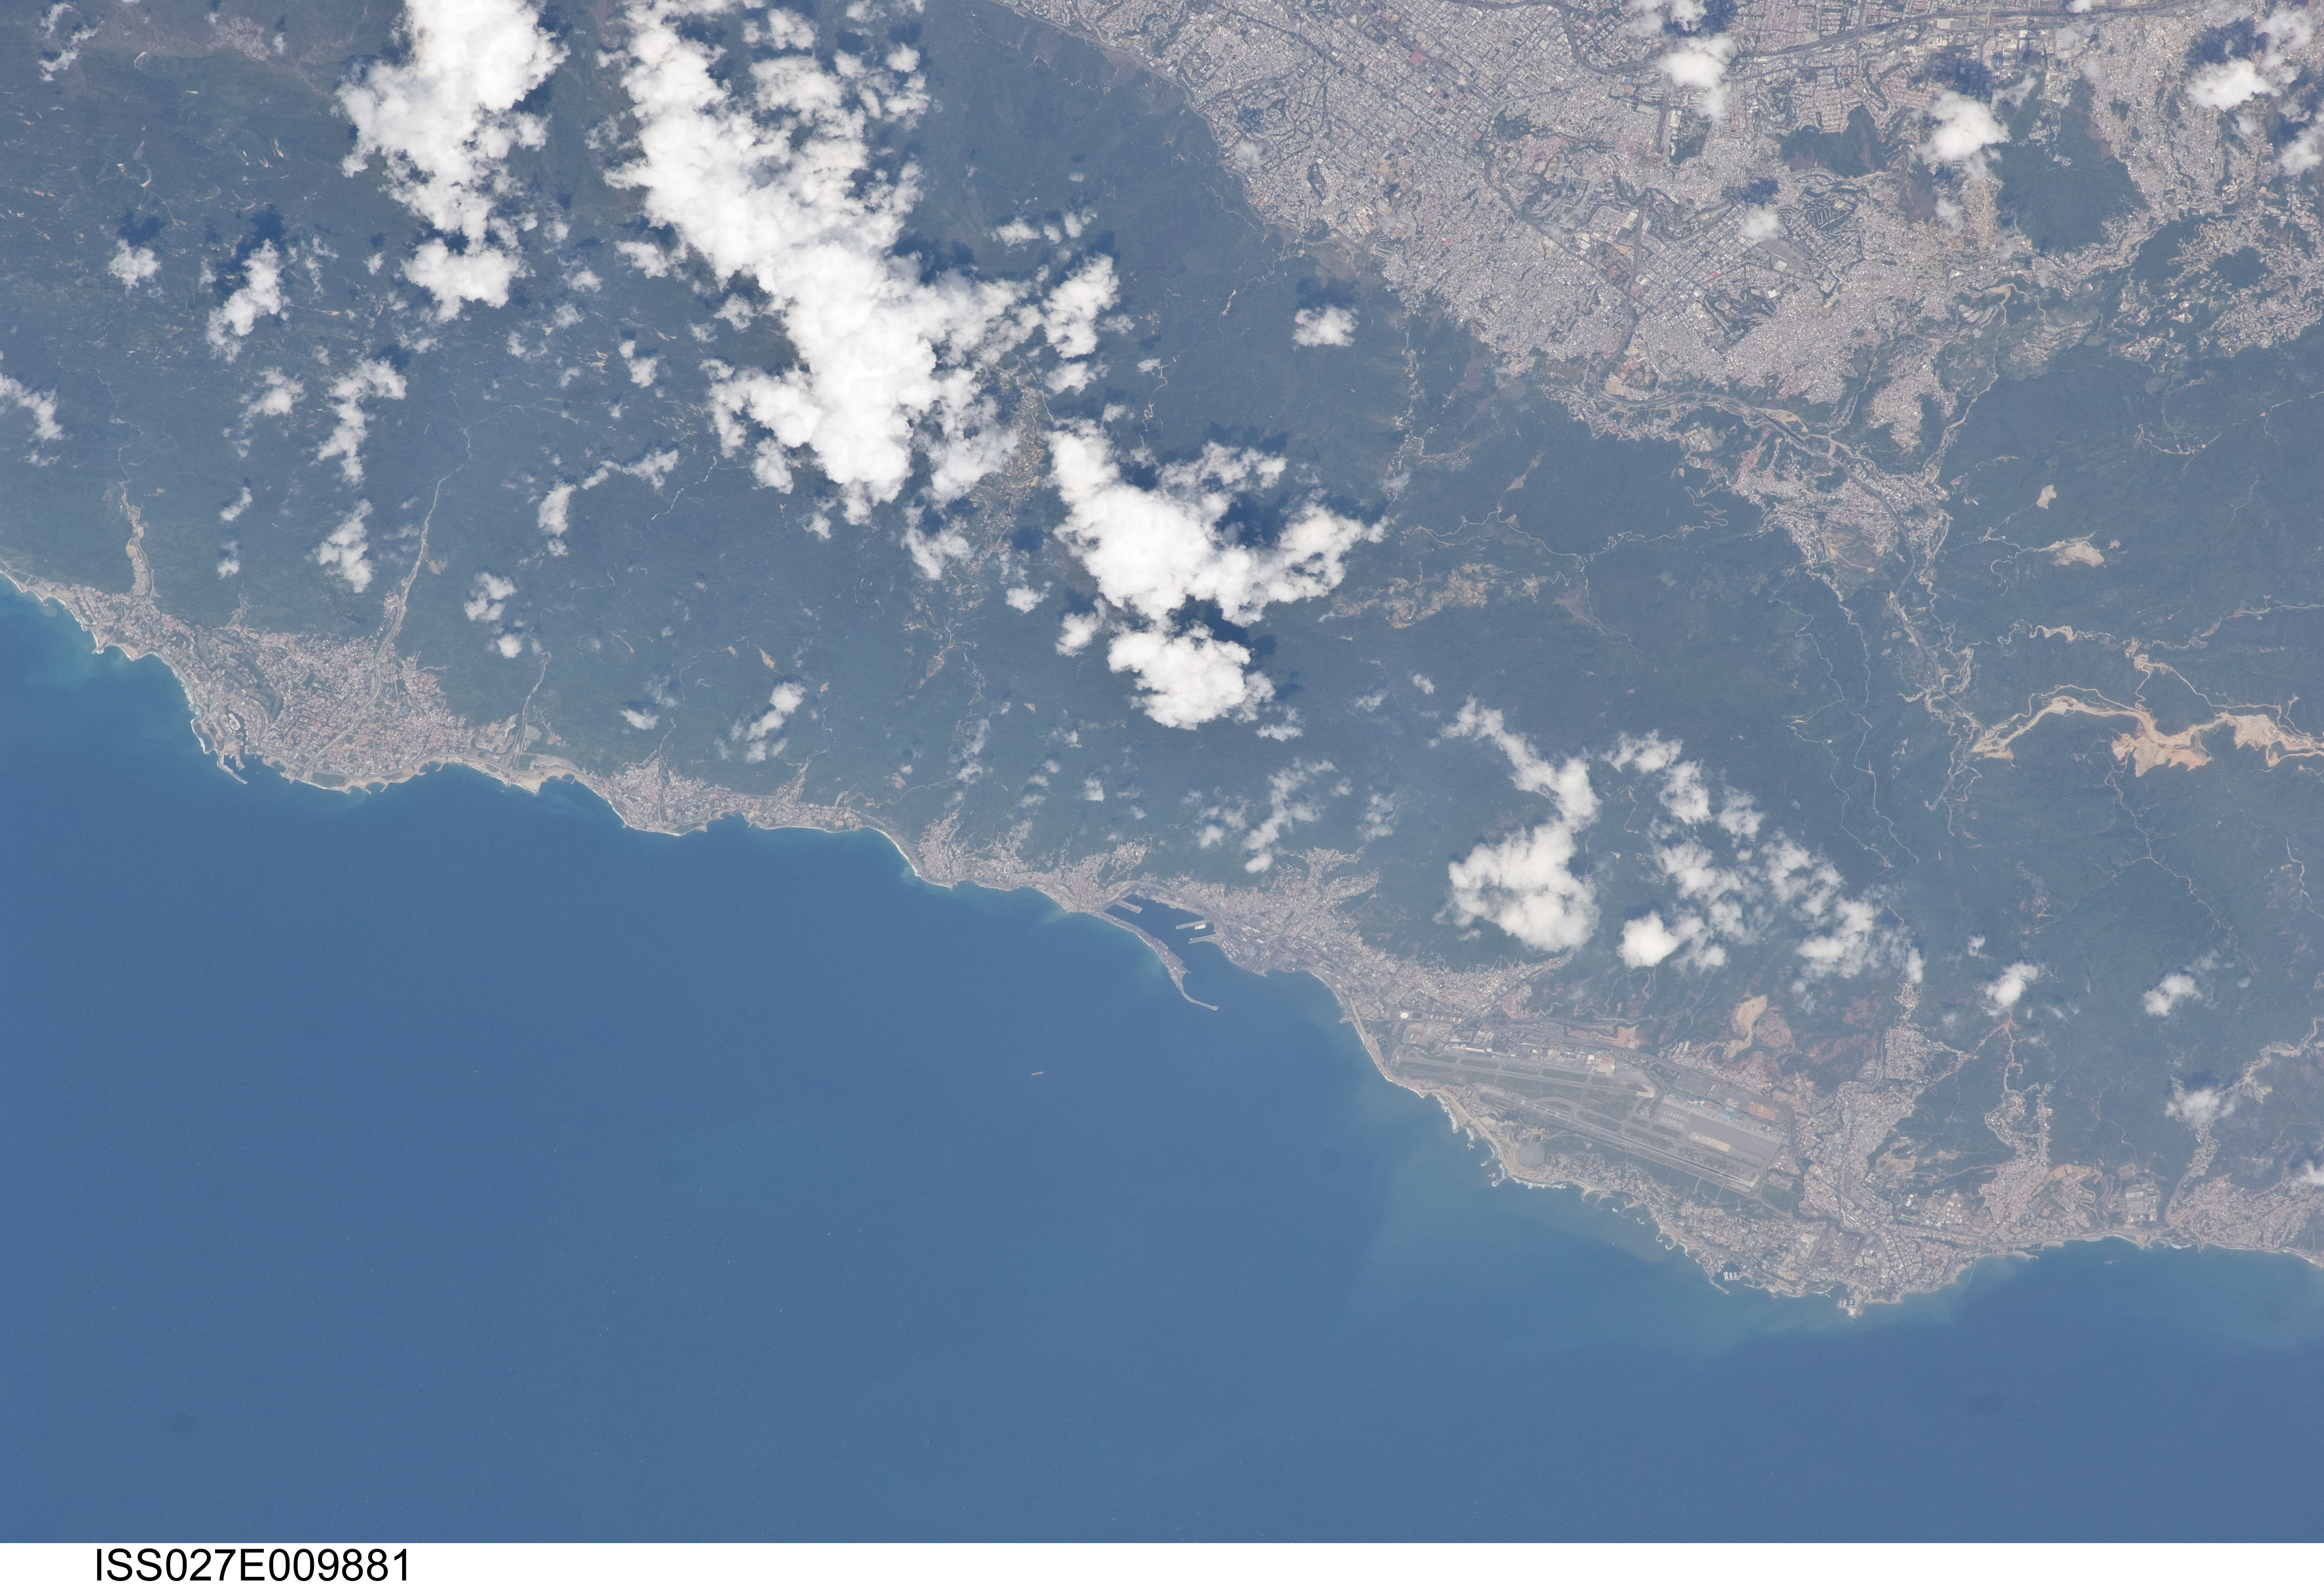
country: VENEZUELA
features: CARIBBEAN S., S. CARACAS, MARITIME ANDES MTS., CARABALLEDA, PORTS, AIRPORT
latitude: 10.6
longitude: -66.9
